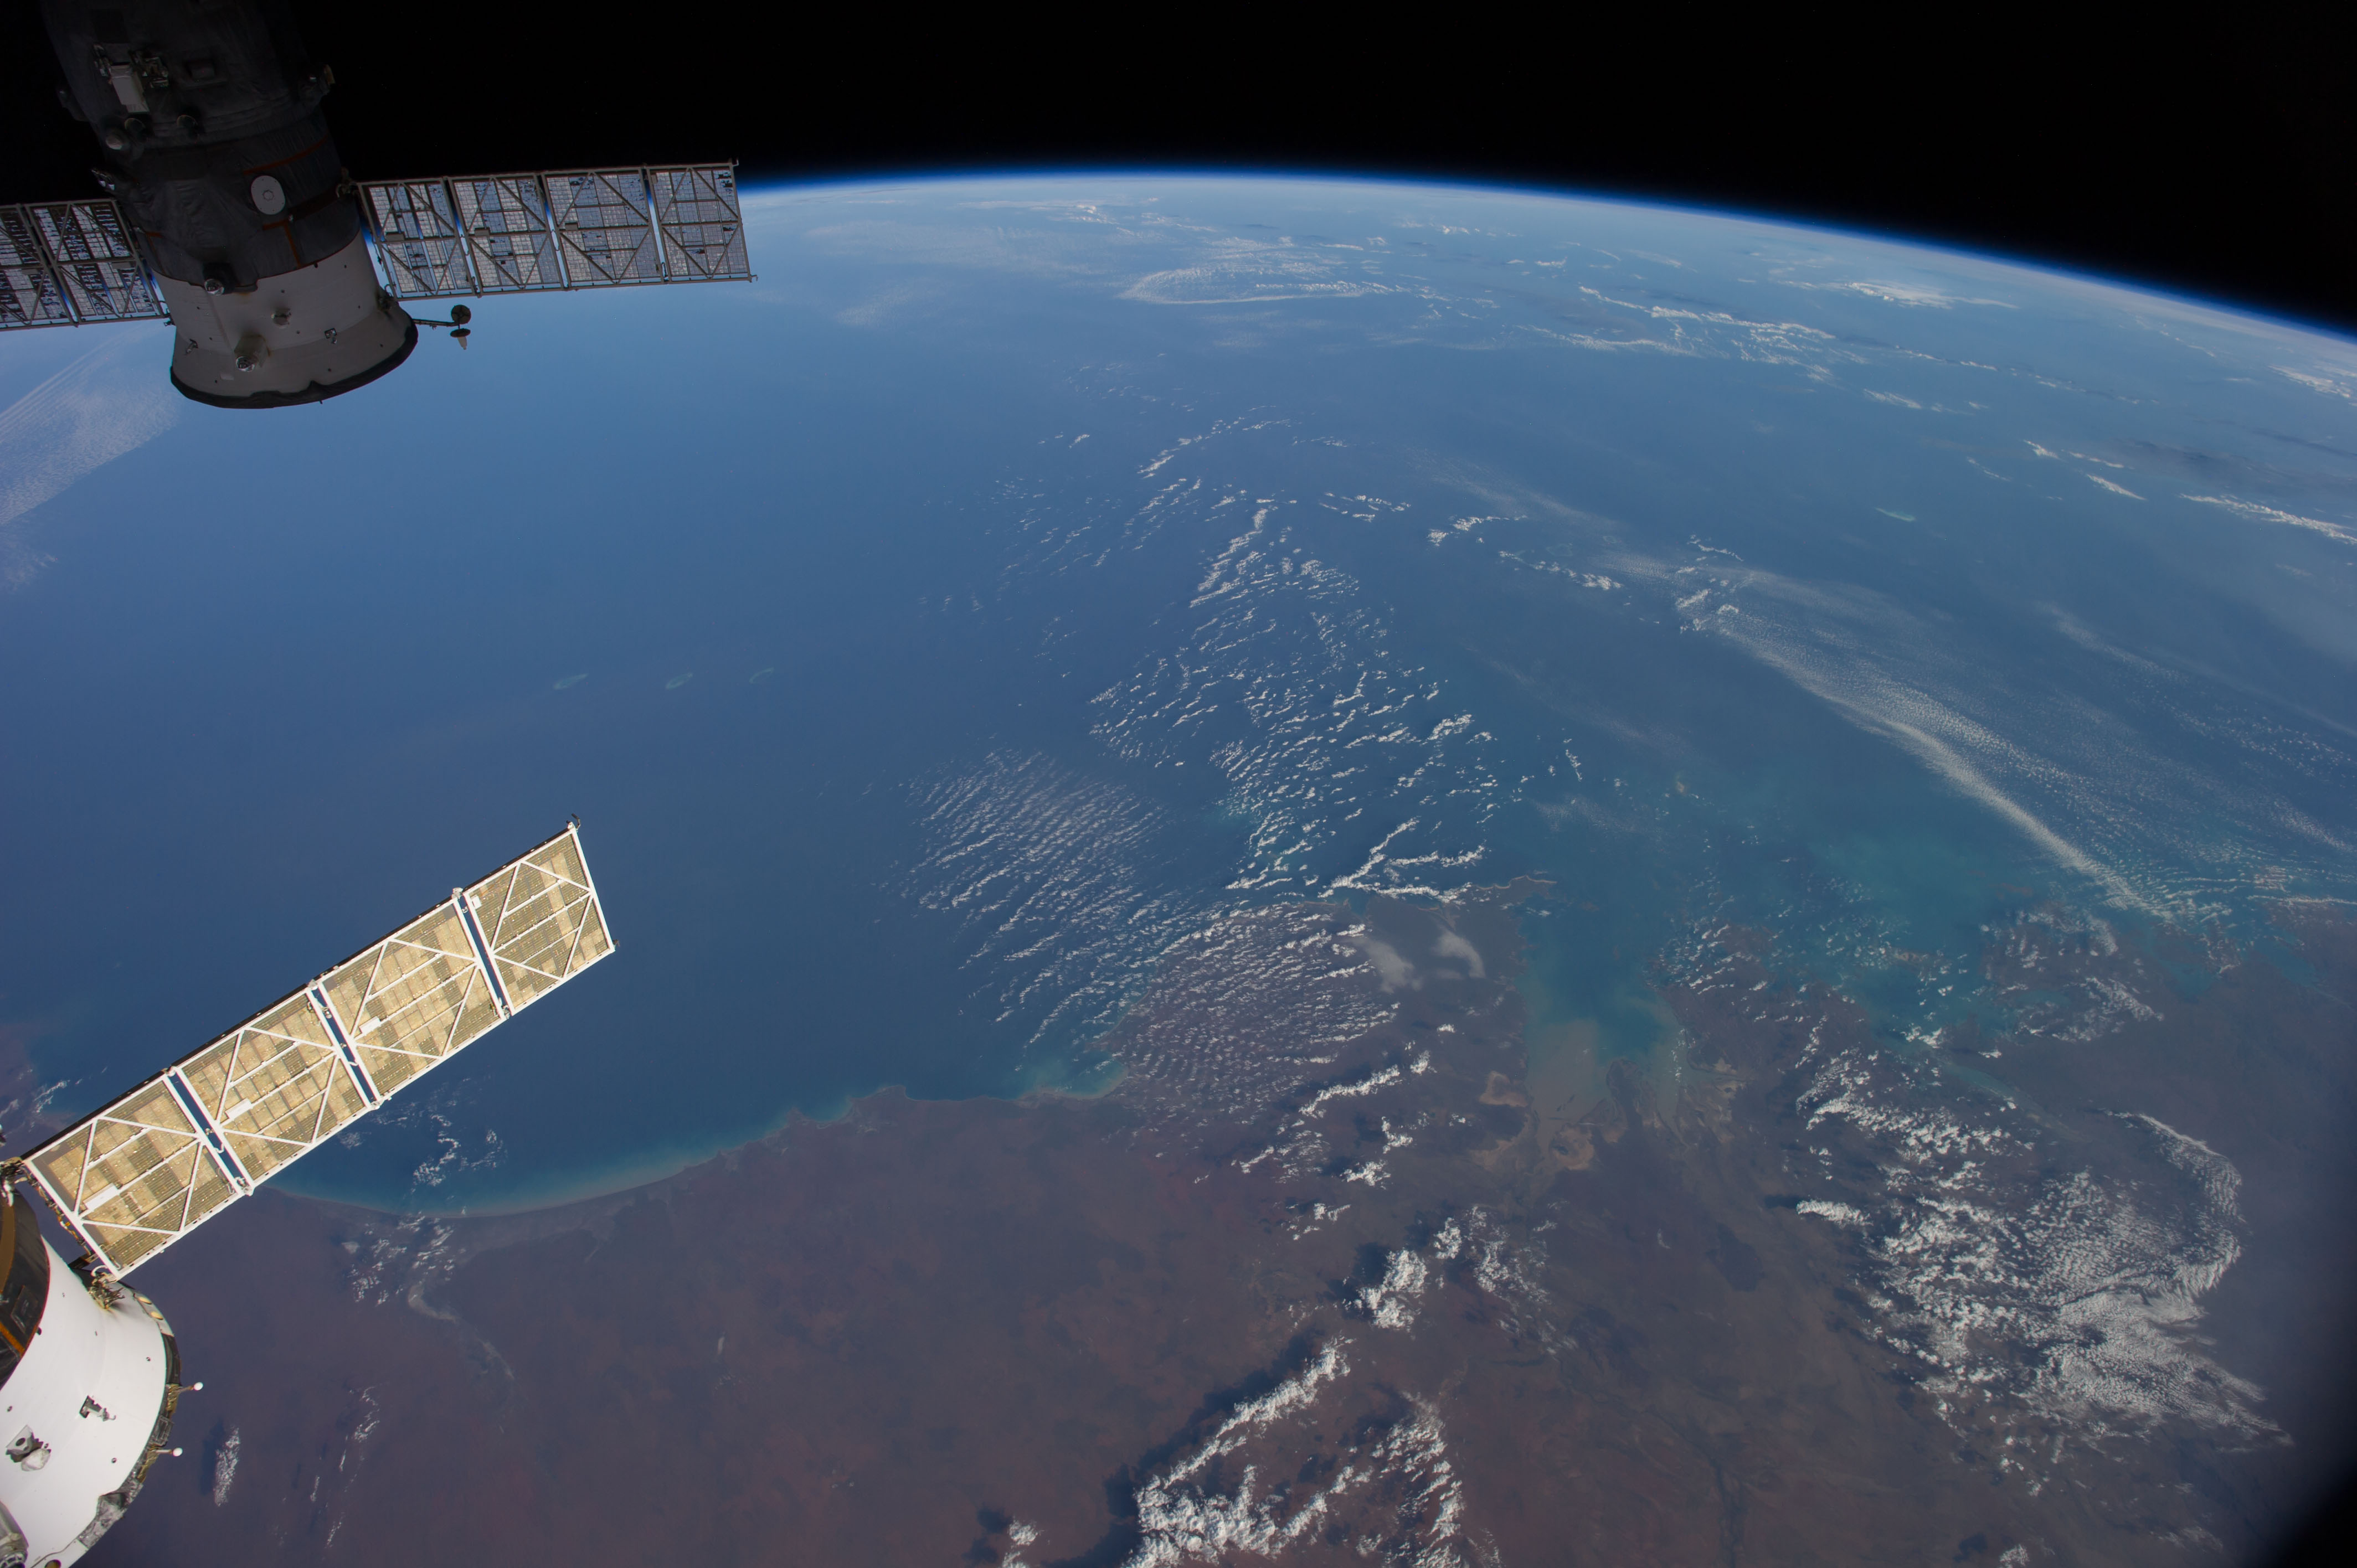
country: AUSTRALIA-WA
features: INDIAN O., KING SOUND, ATMOSPHERIC LIMB
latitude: -17.0
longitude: 121.5
